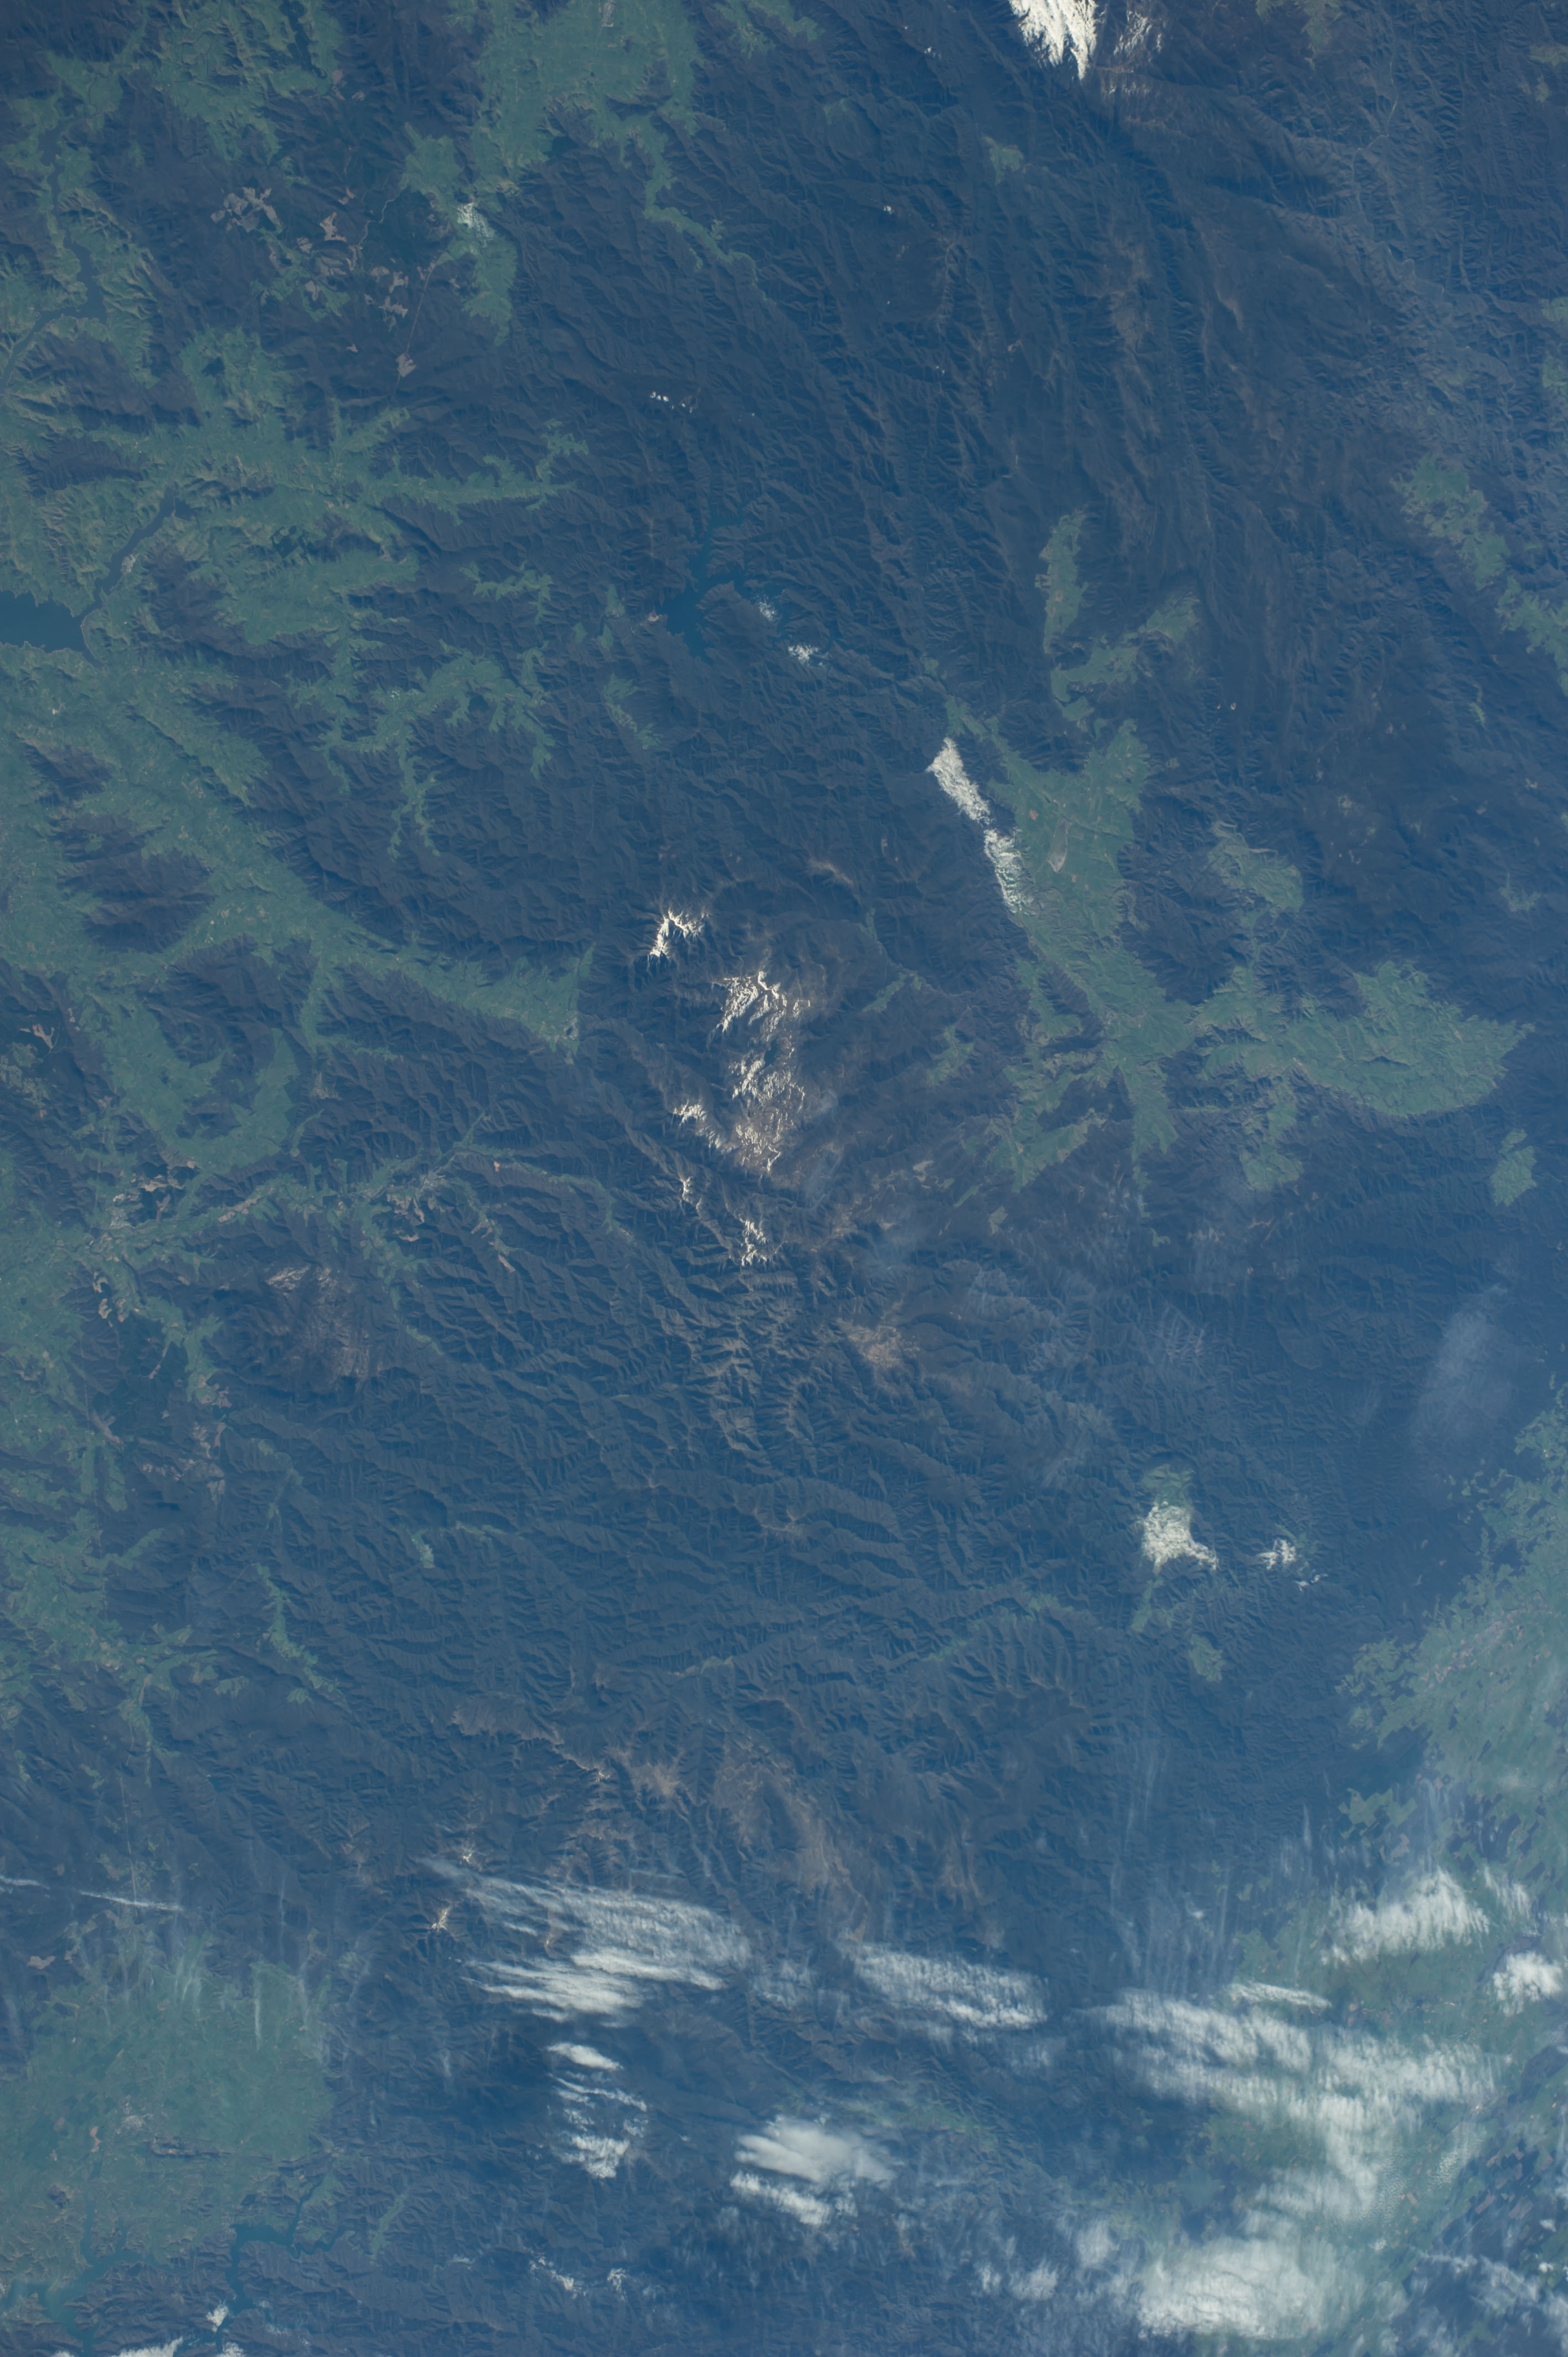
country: AUSTRALIA-V
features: AUSTRALIAN ALPS, GREAT DIVIDING RA., ALPINE NATIONAL PRK
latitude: -37.0
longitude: 147.0
